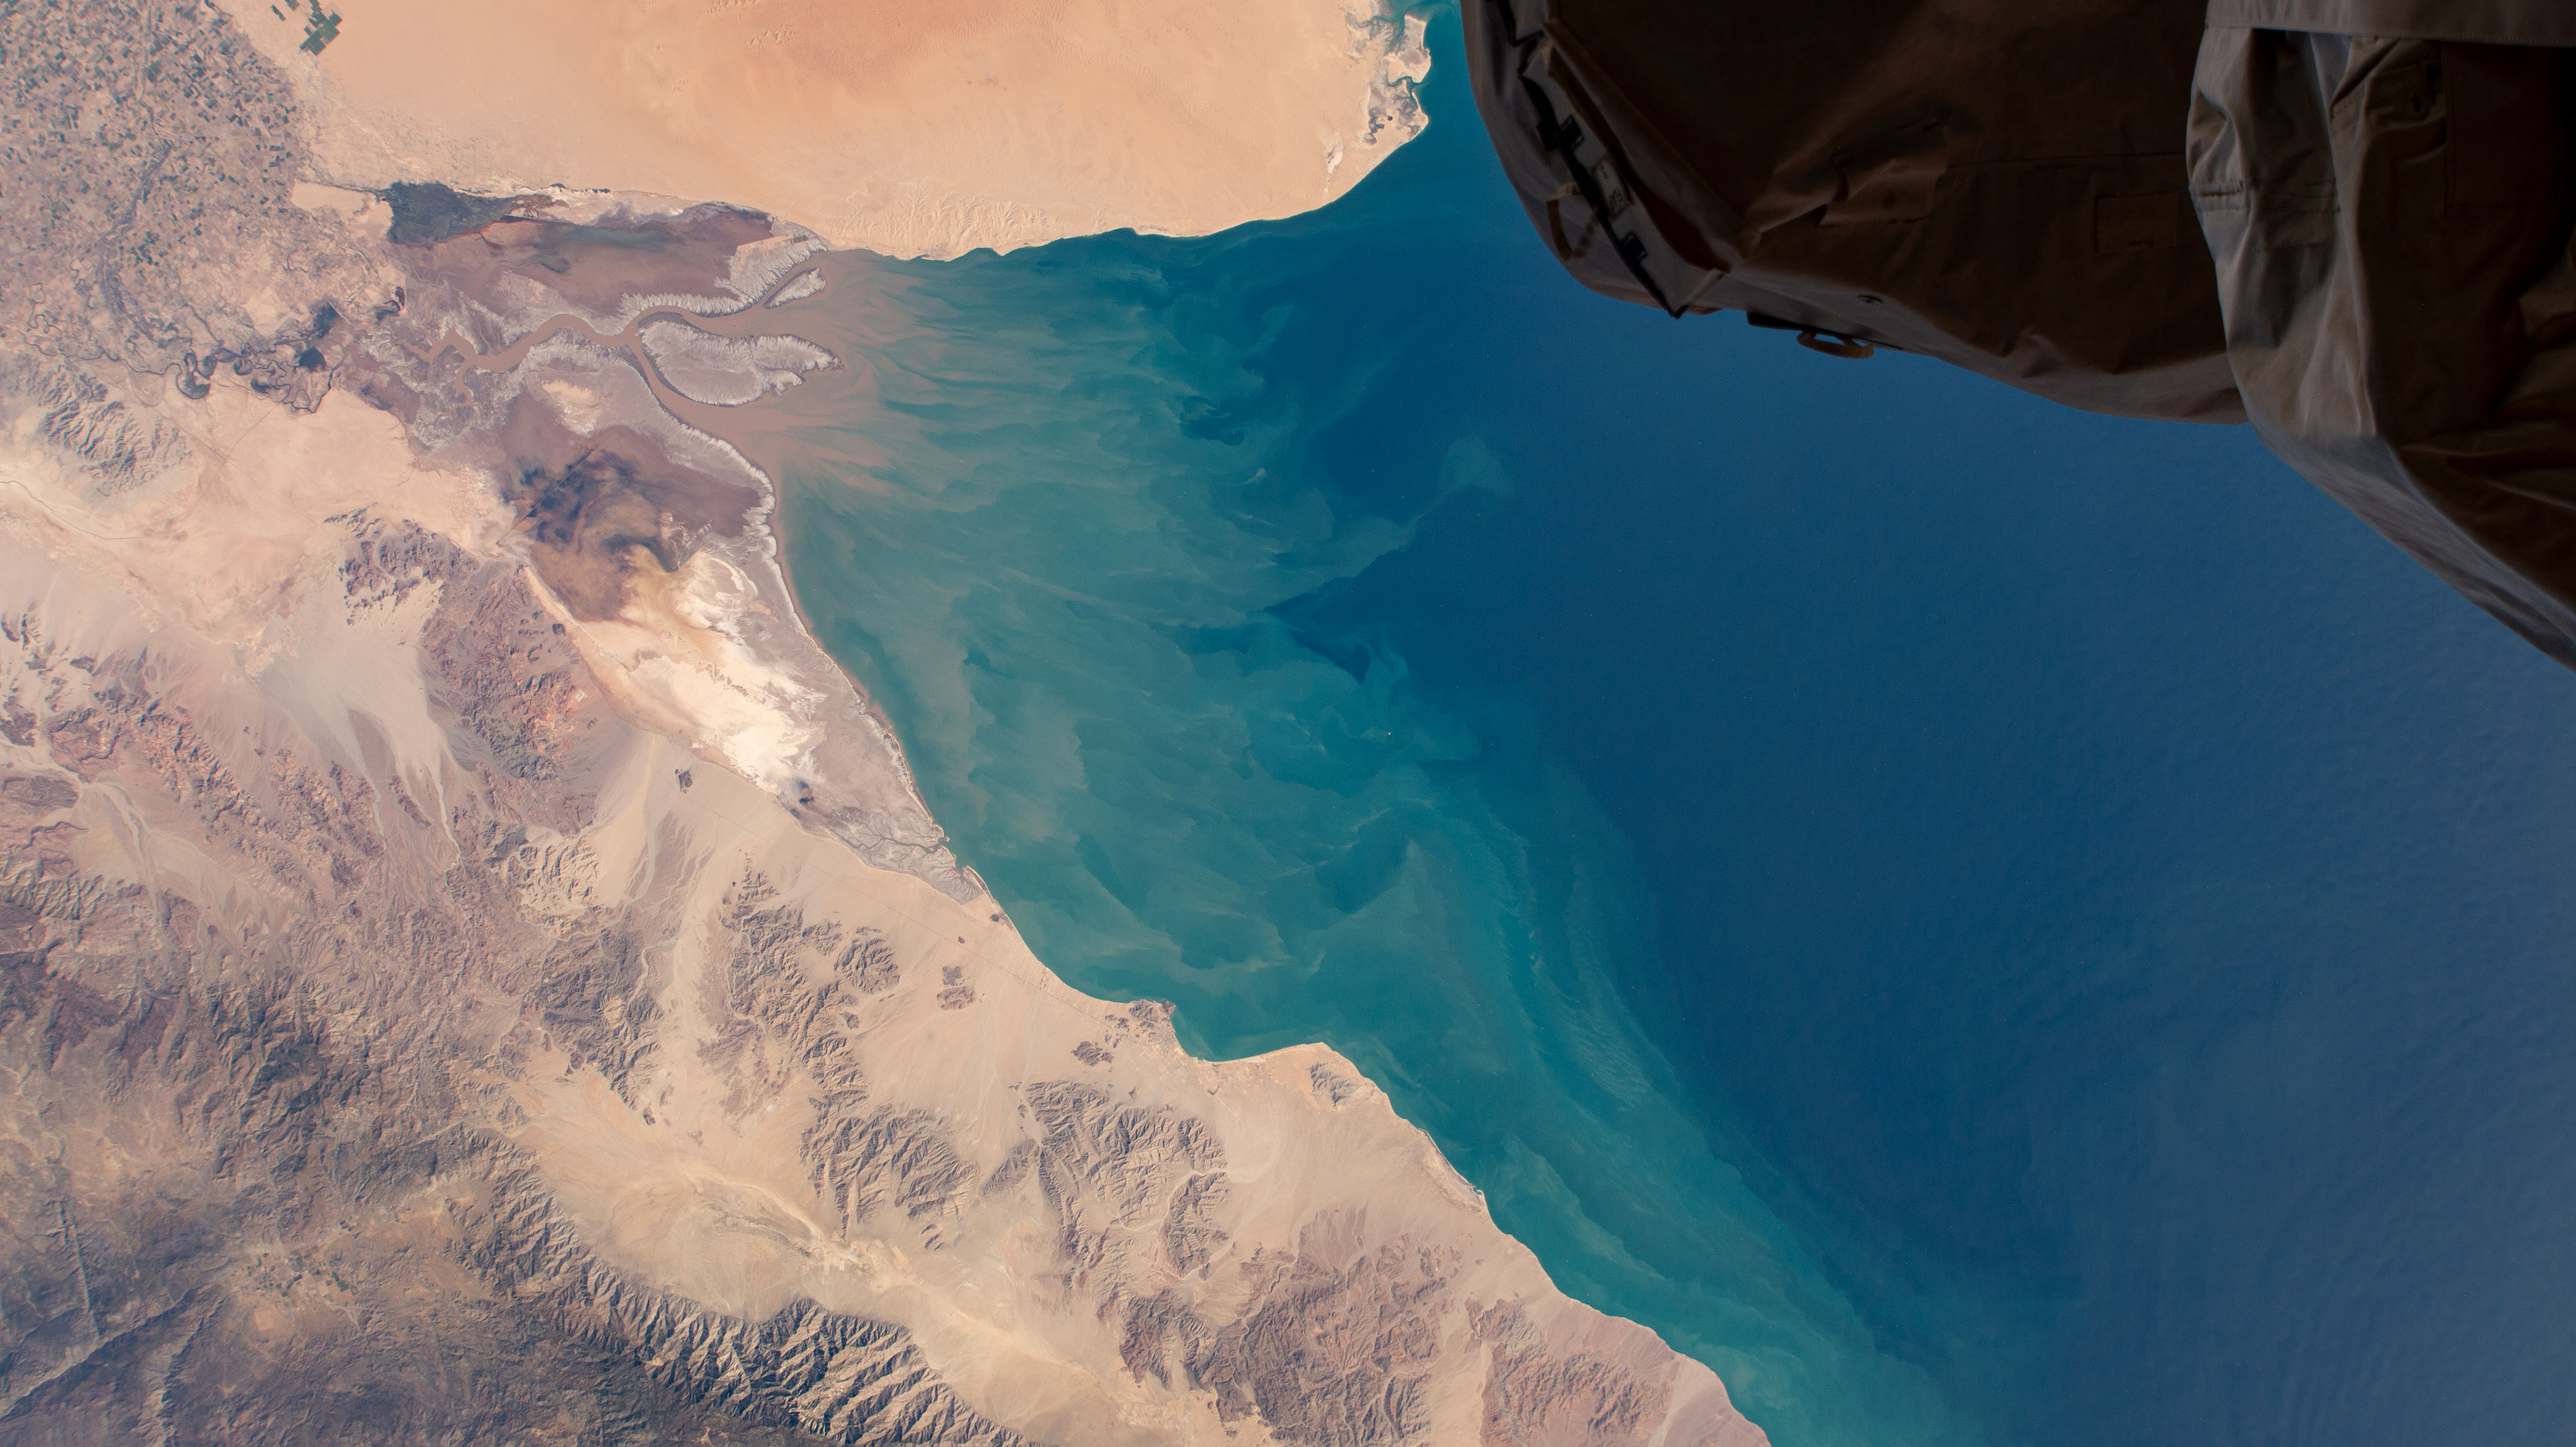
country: MEXICO
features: ISS, COLORADO RIVER DELTA, GULF OF CALIFORNIA, SAND DUNES
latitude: 31.0
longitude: -114.5
